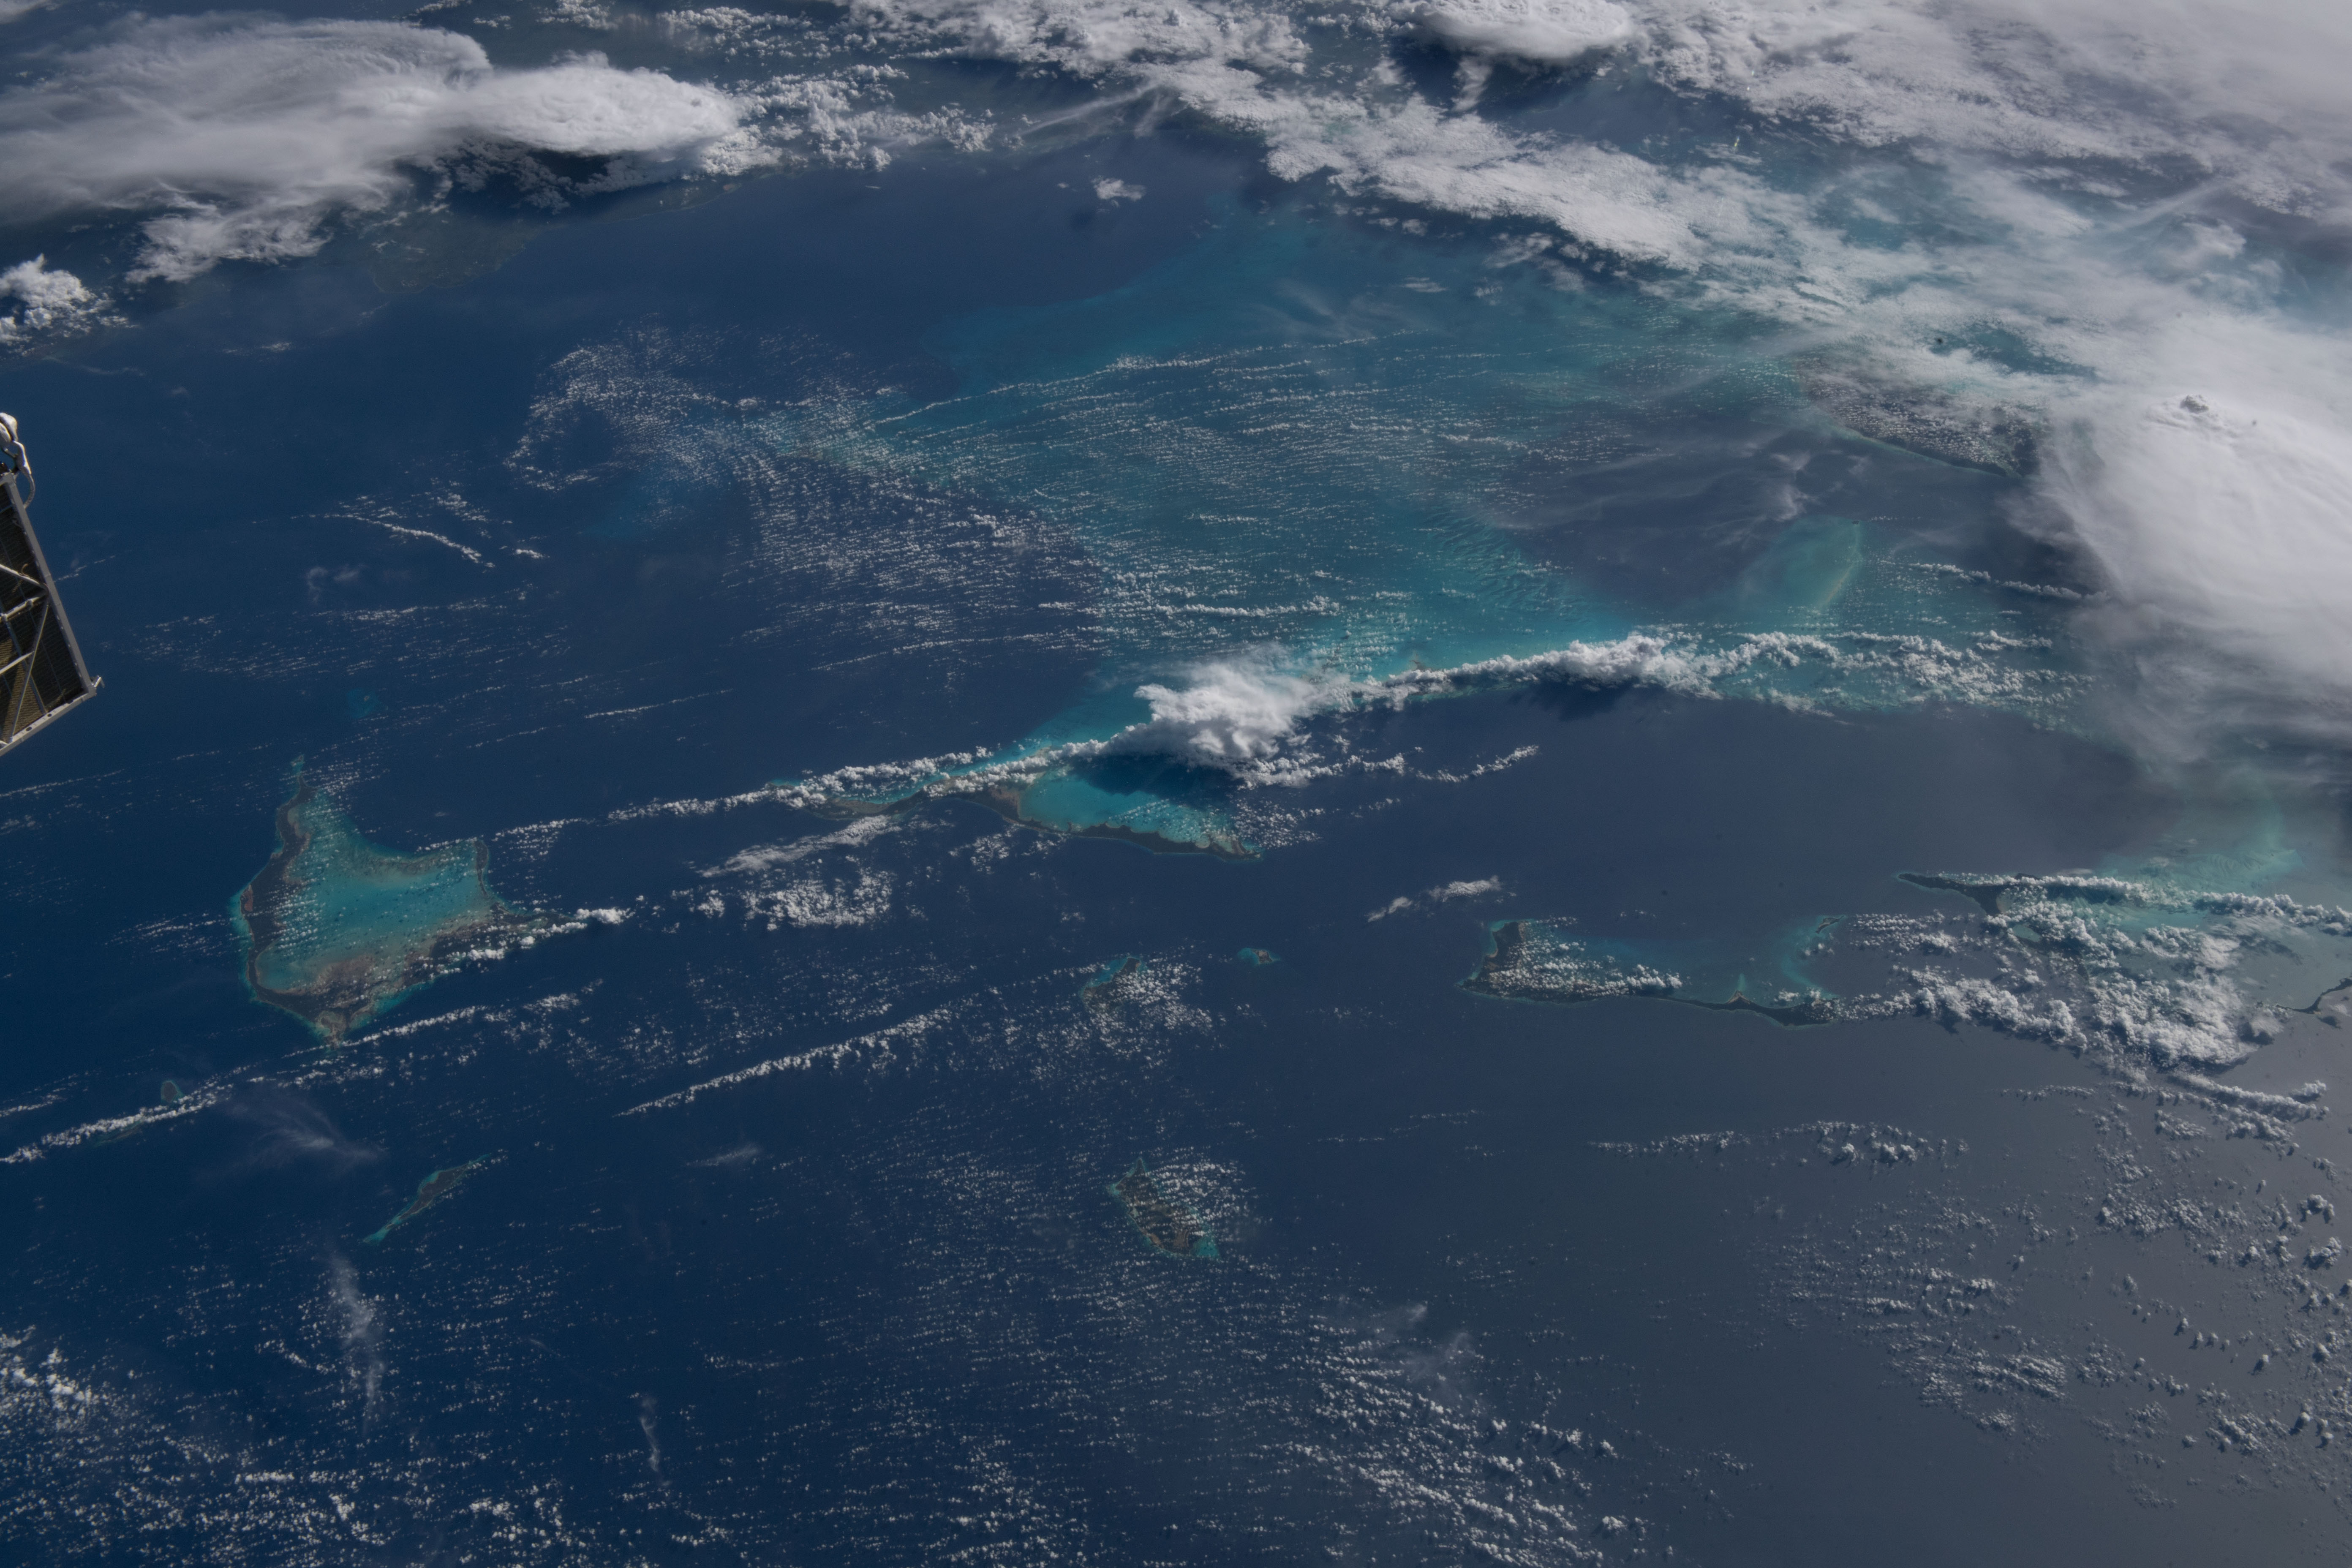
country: BAHAMAS
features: LONG ISLAND, CAT ISLAND, COCKBURN ISLAND, CROOKED ISLAND
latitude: 23.4
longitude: -75.3
